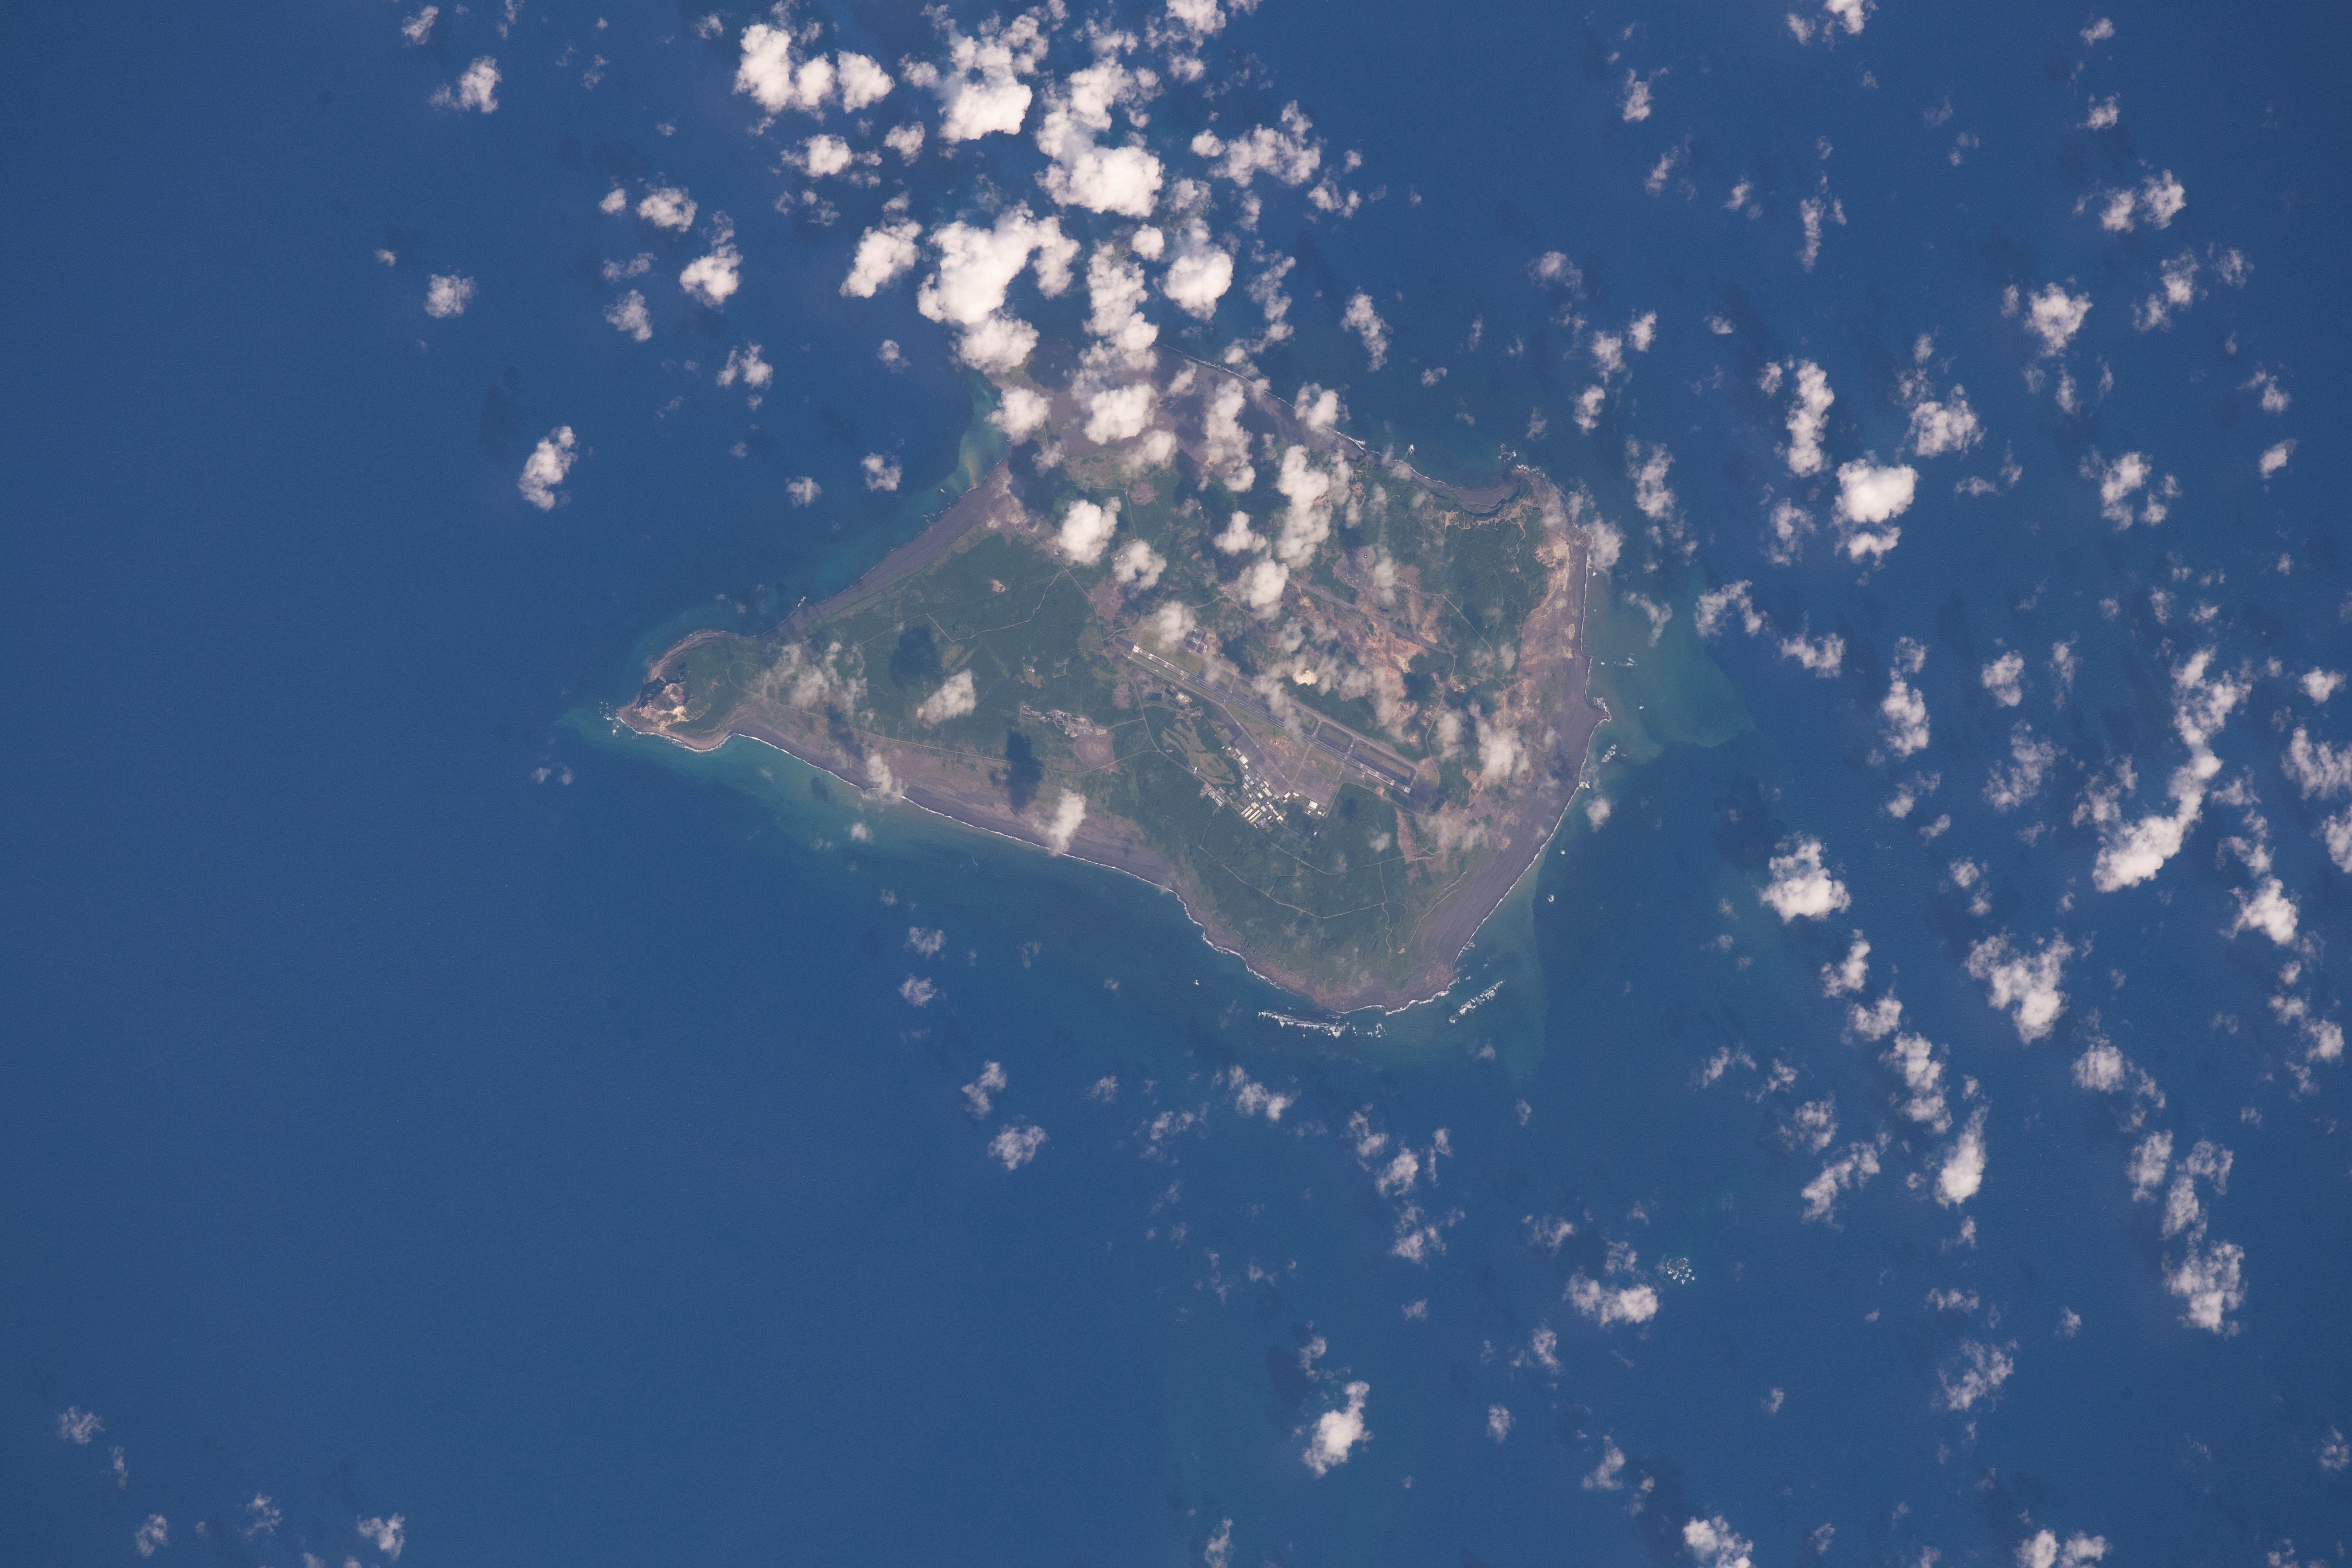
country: JAPAN
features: IWO JIMA AIRPORT
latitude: 24.8
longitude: 141.3
